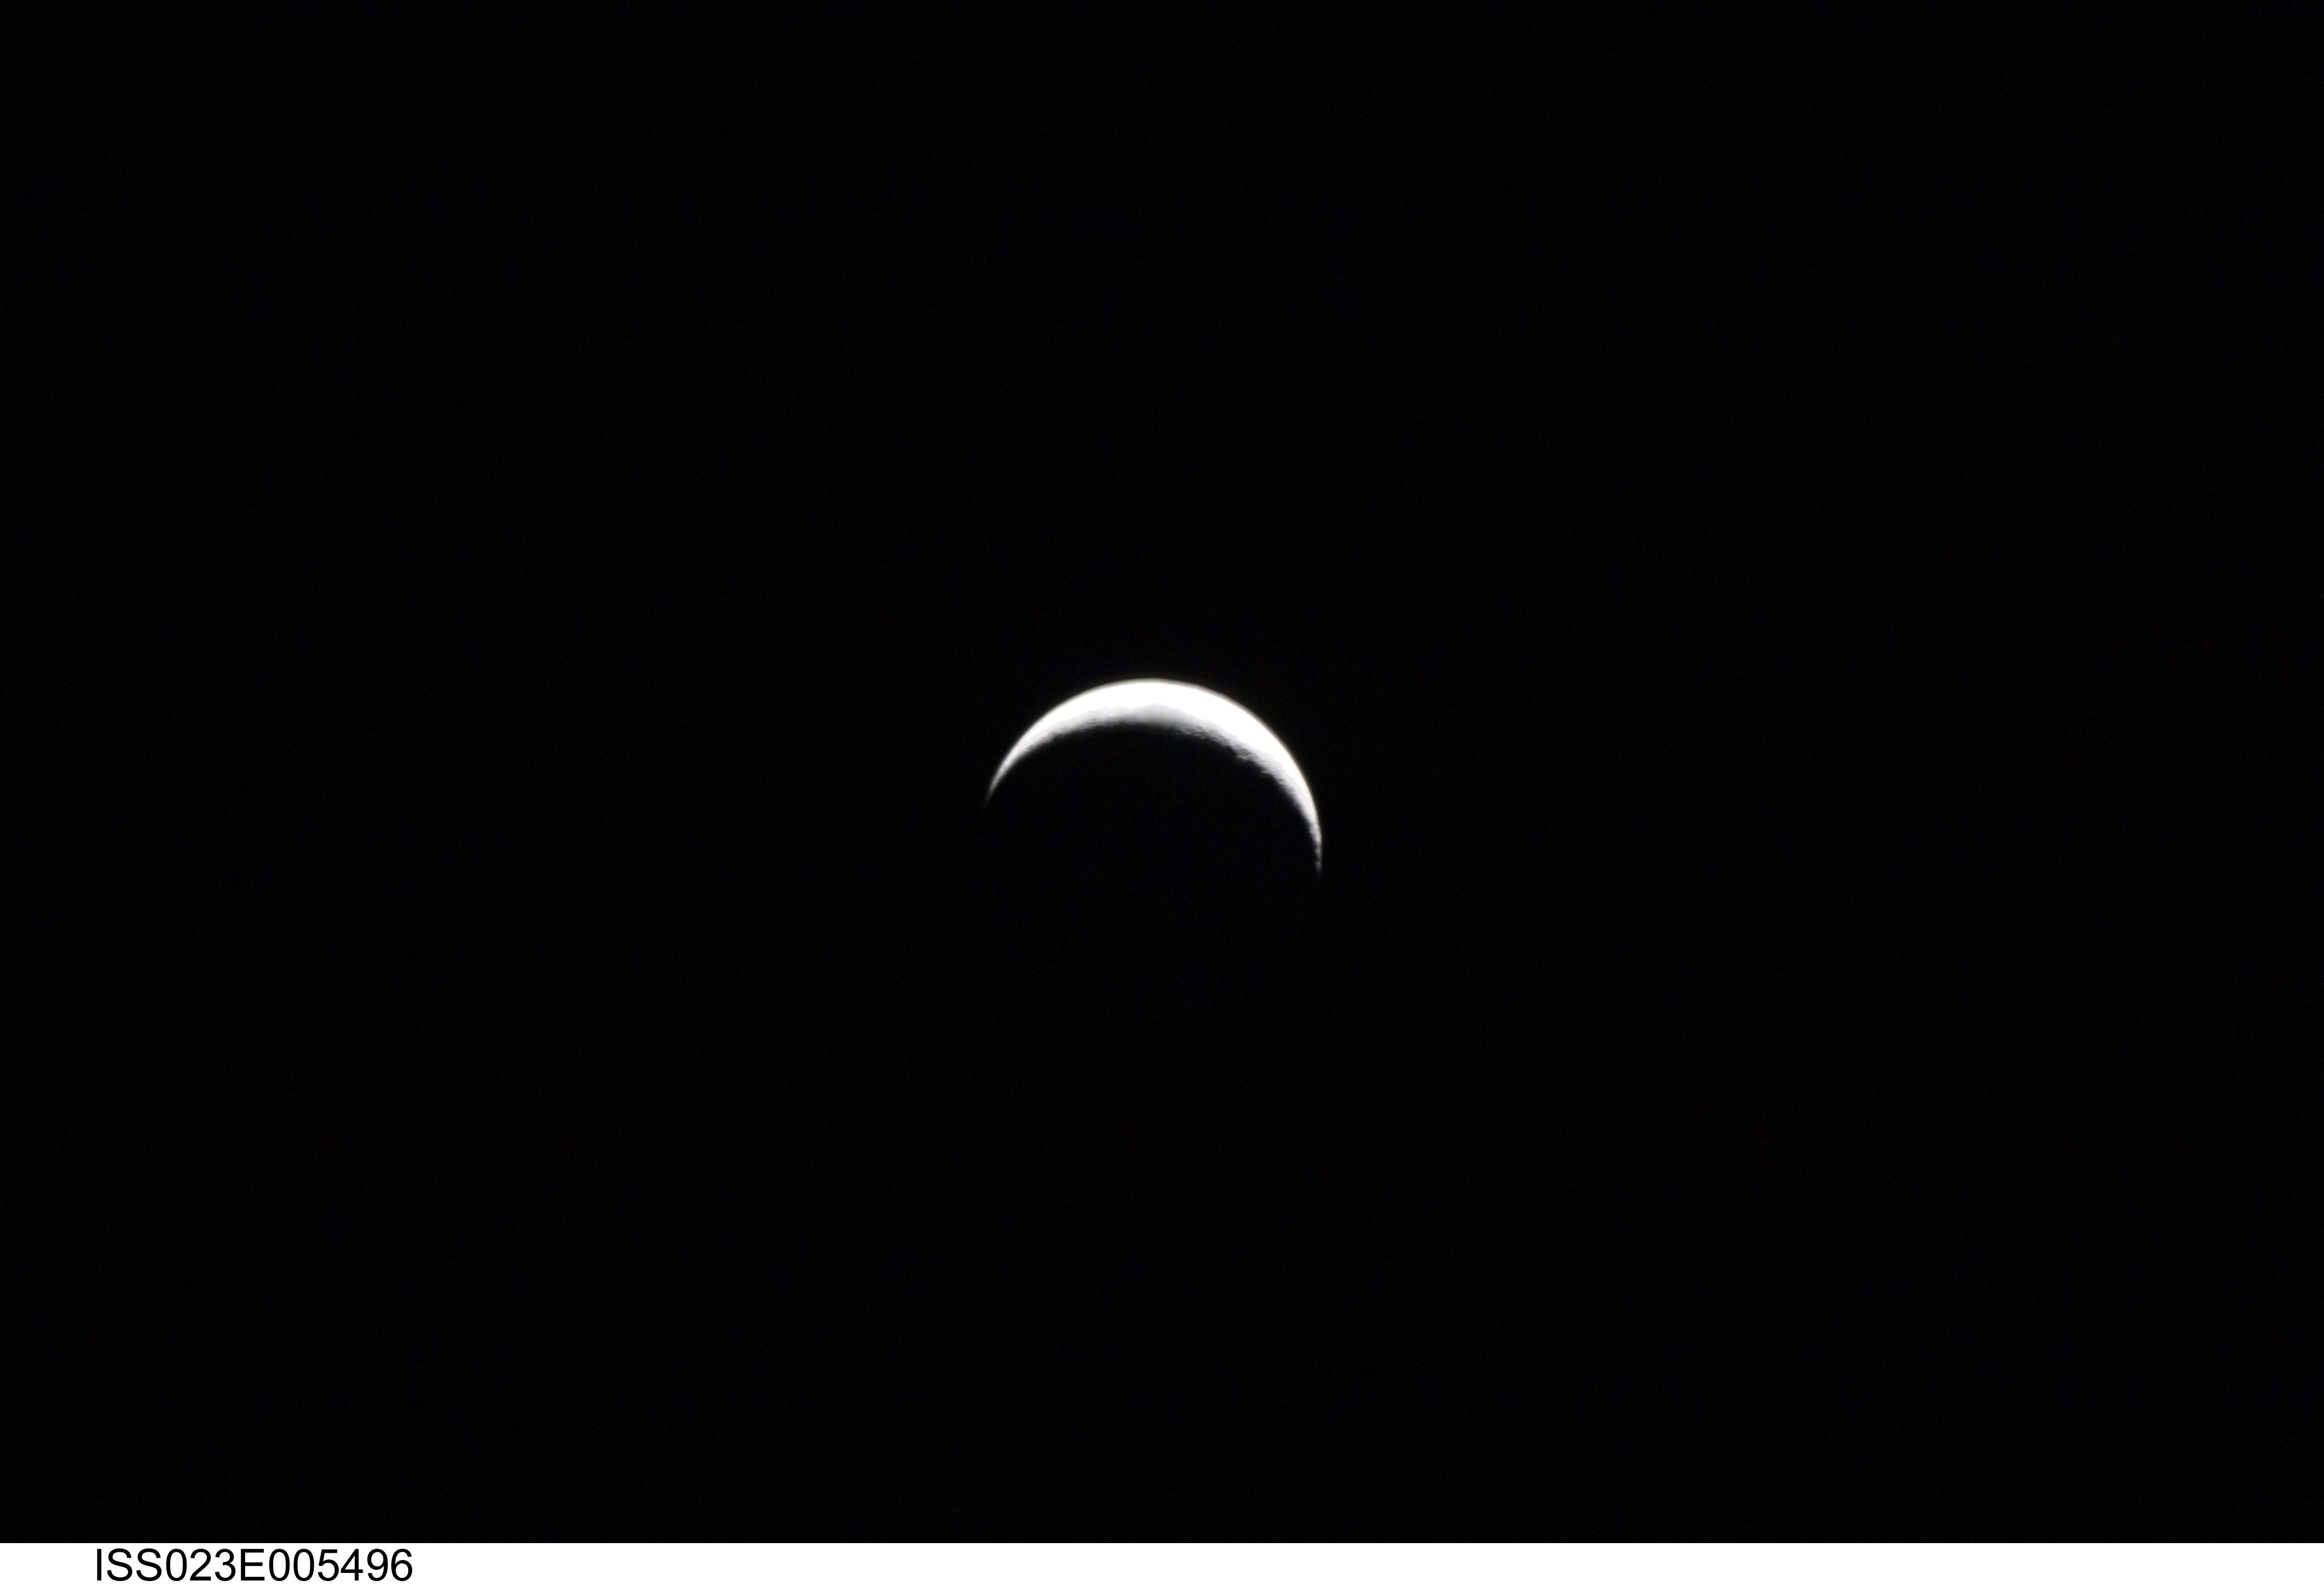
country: ASIA
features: PAN-CRESCENT MOON WAXING
